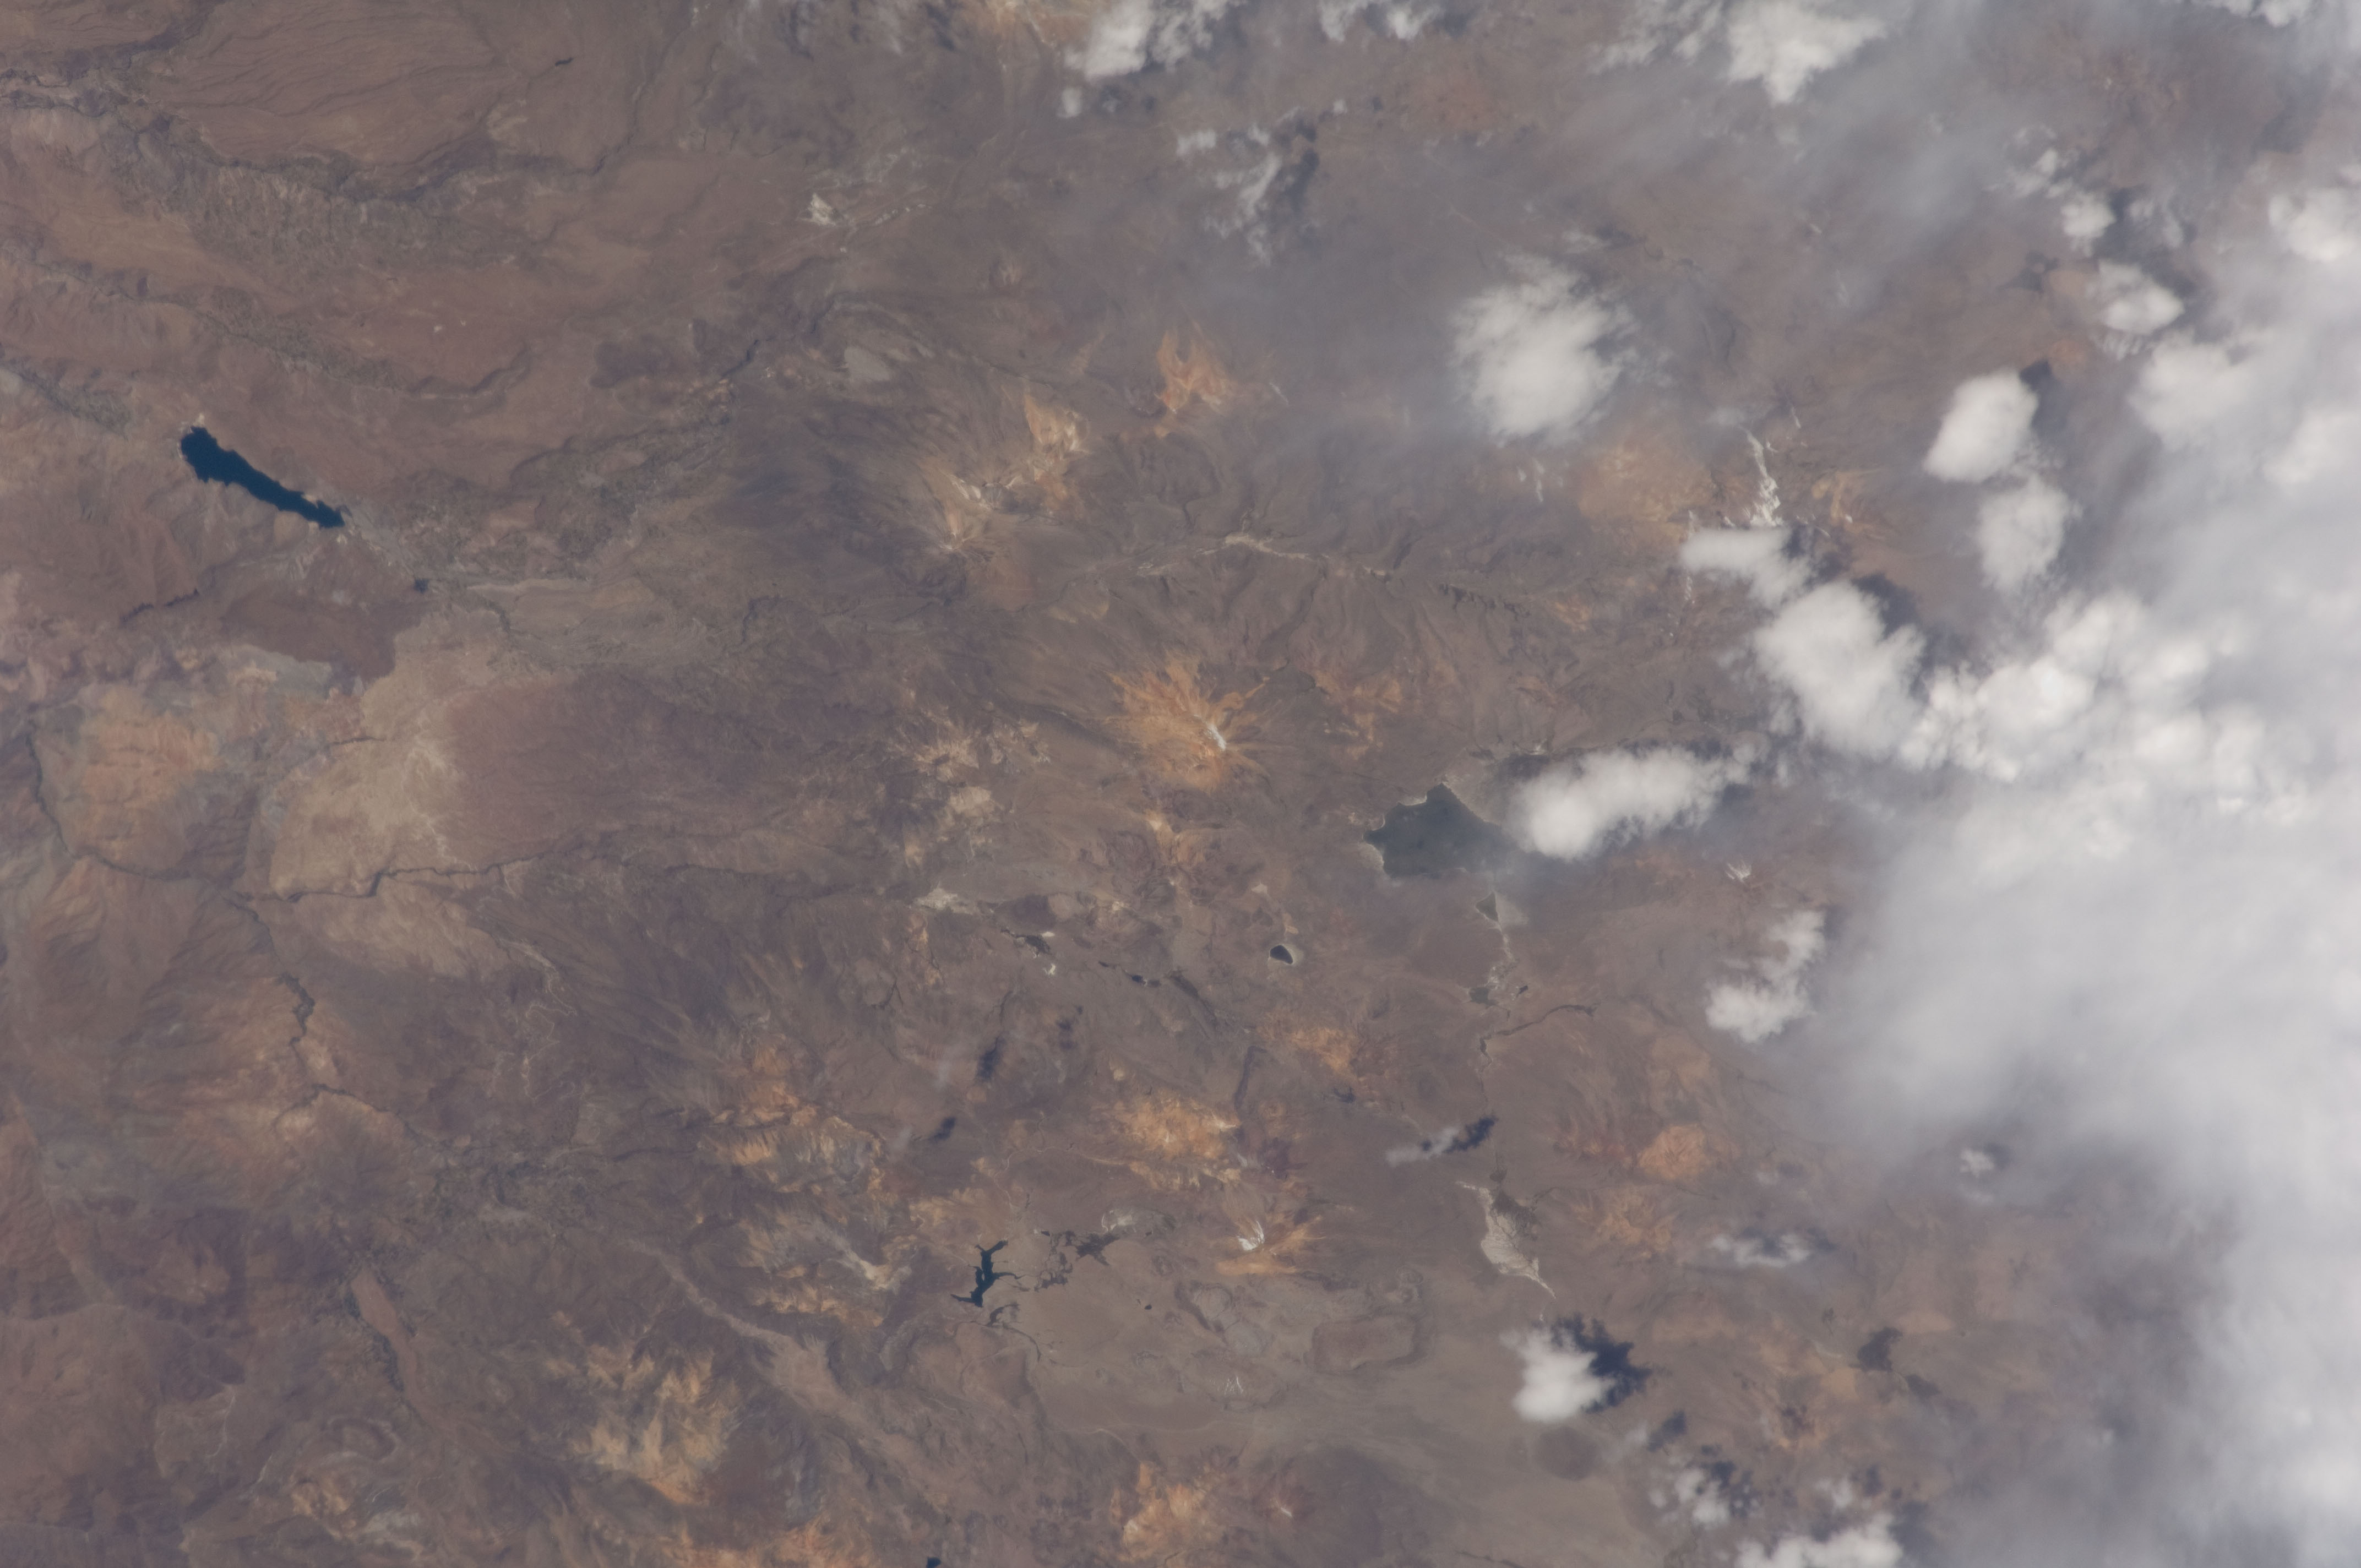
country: PERU
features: CORDERILLA OCCIDENTAL MTS., ARICOTA LAKE, VILACOTA LAKE
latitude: -17.1
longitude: -70.0
